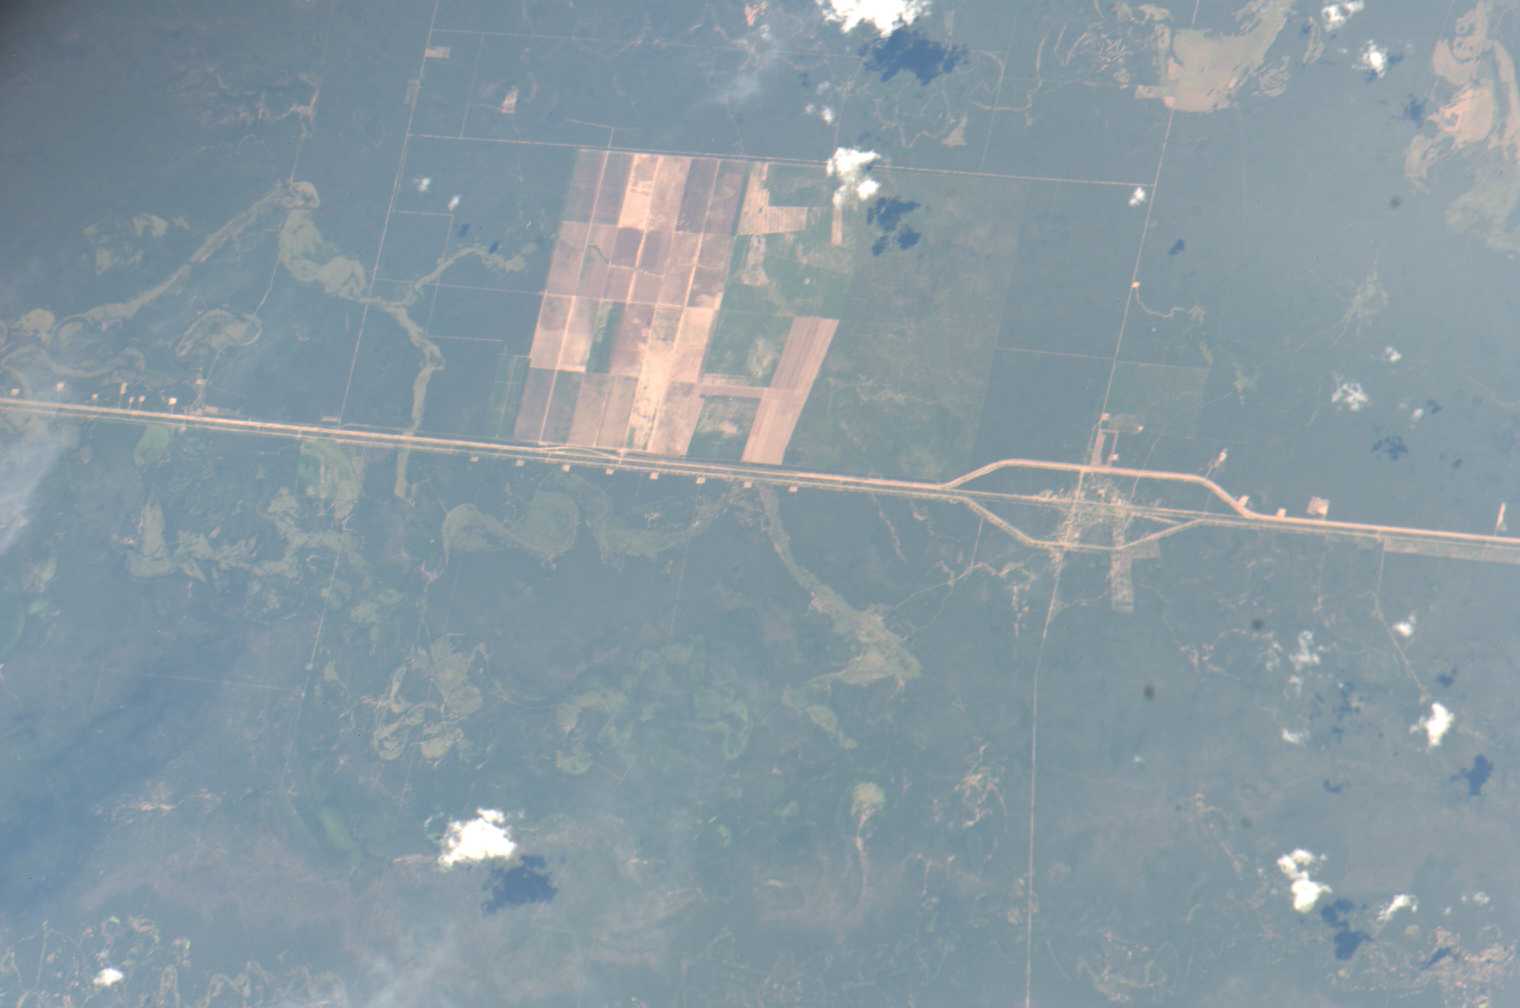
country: ARGENTINA
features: ROADS, AGR., BASILIANO BOSCH
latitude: -24.4
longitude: -61.1
